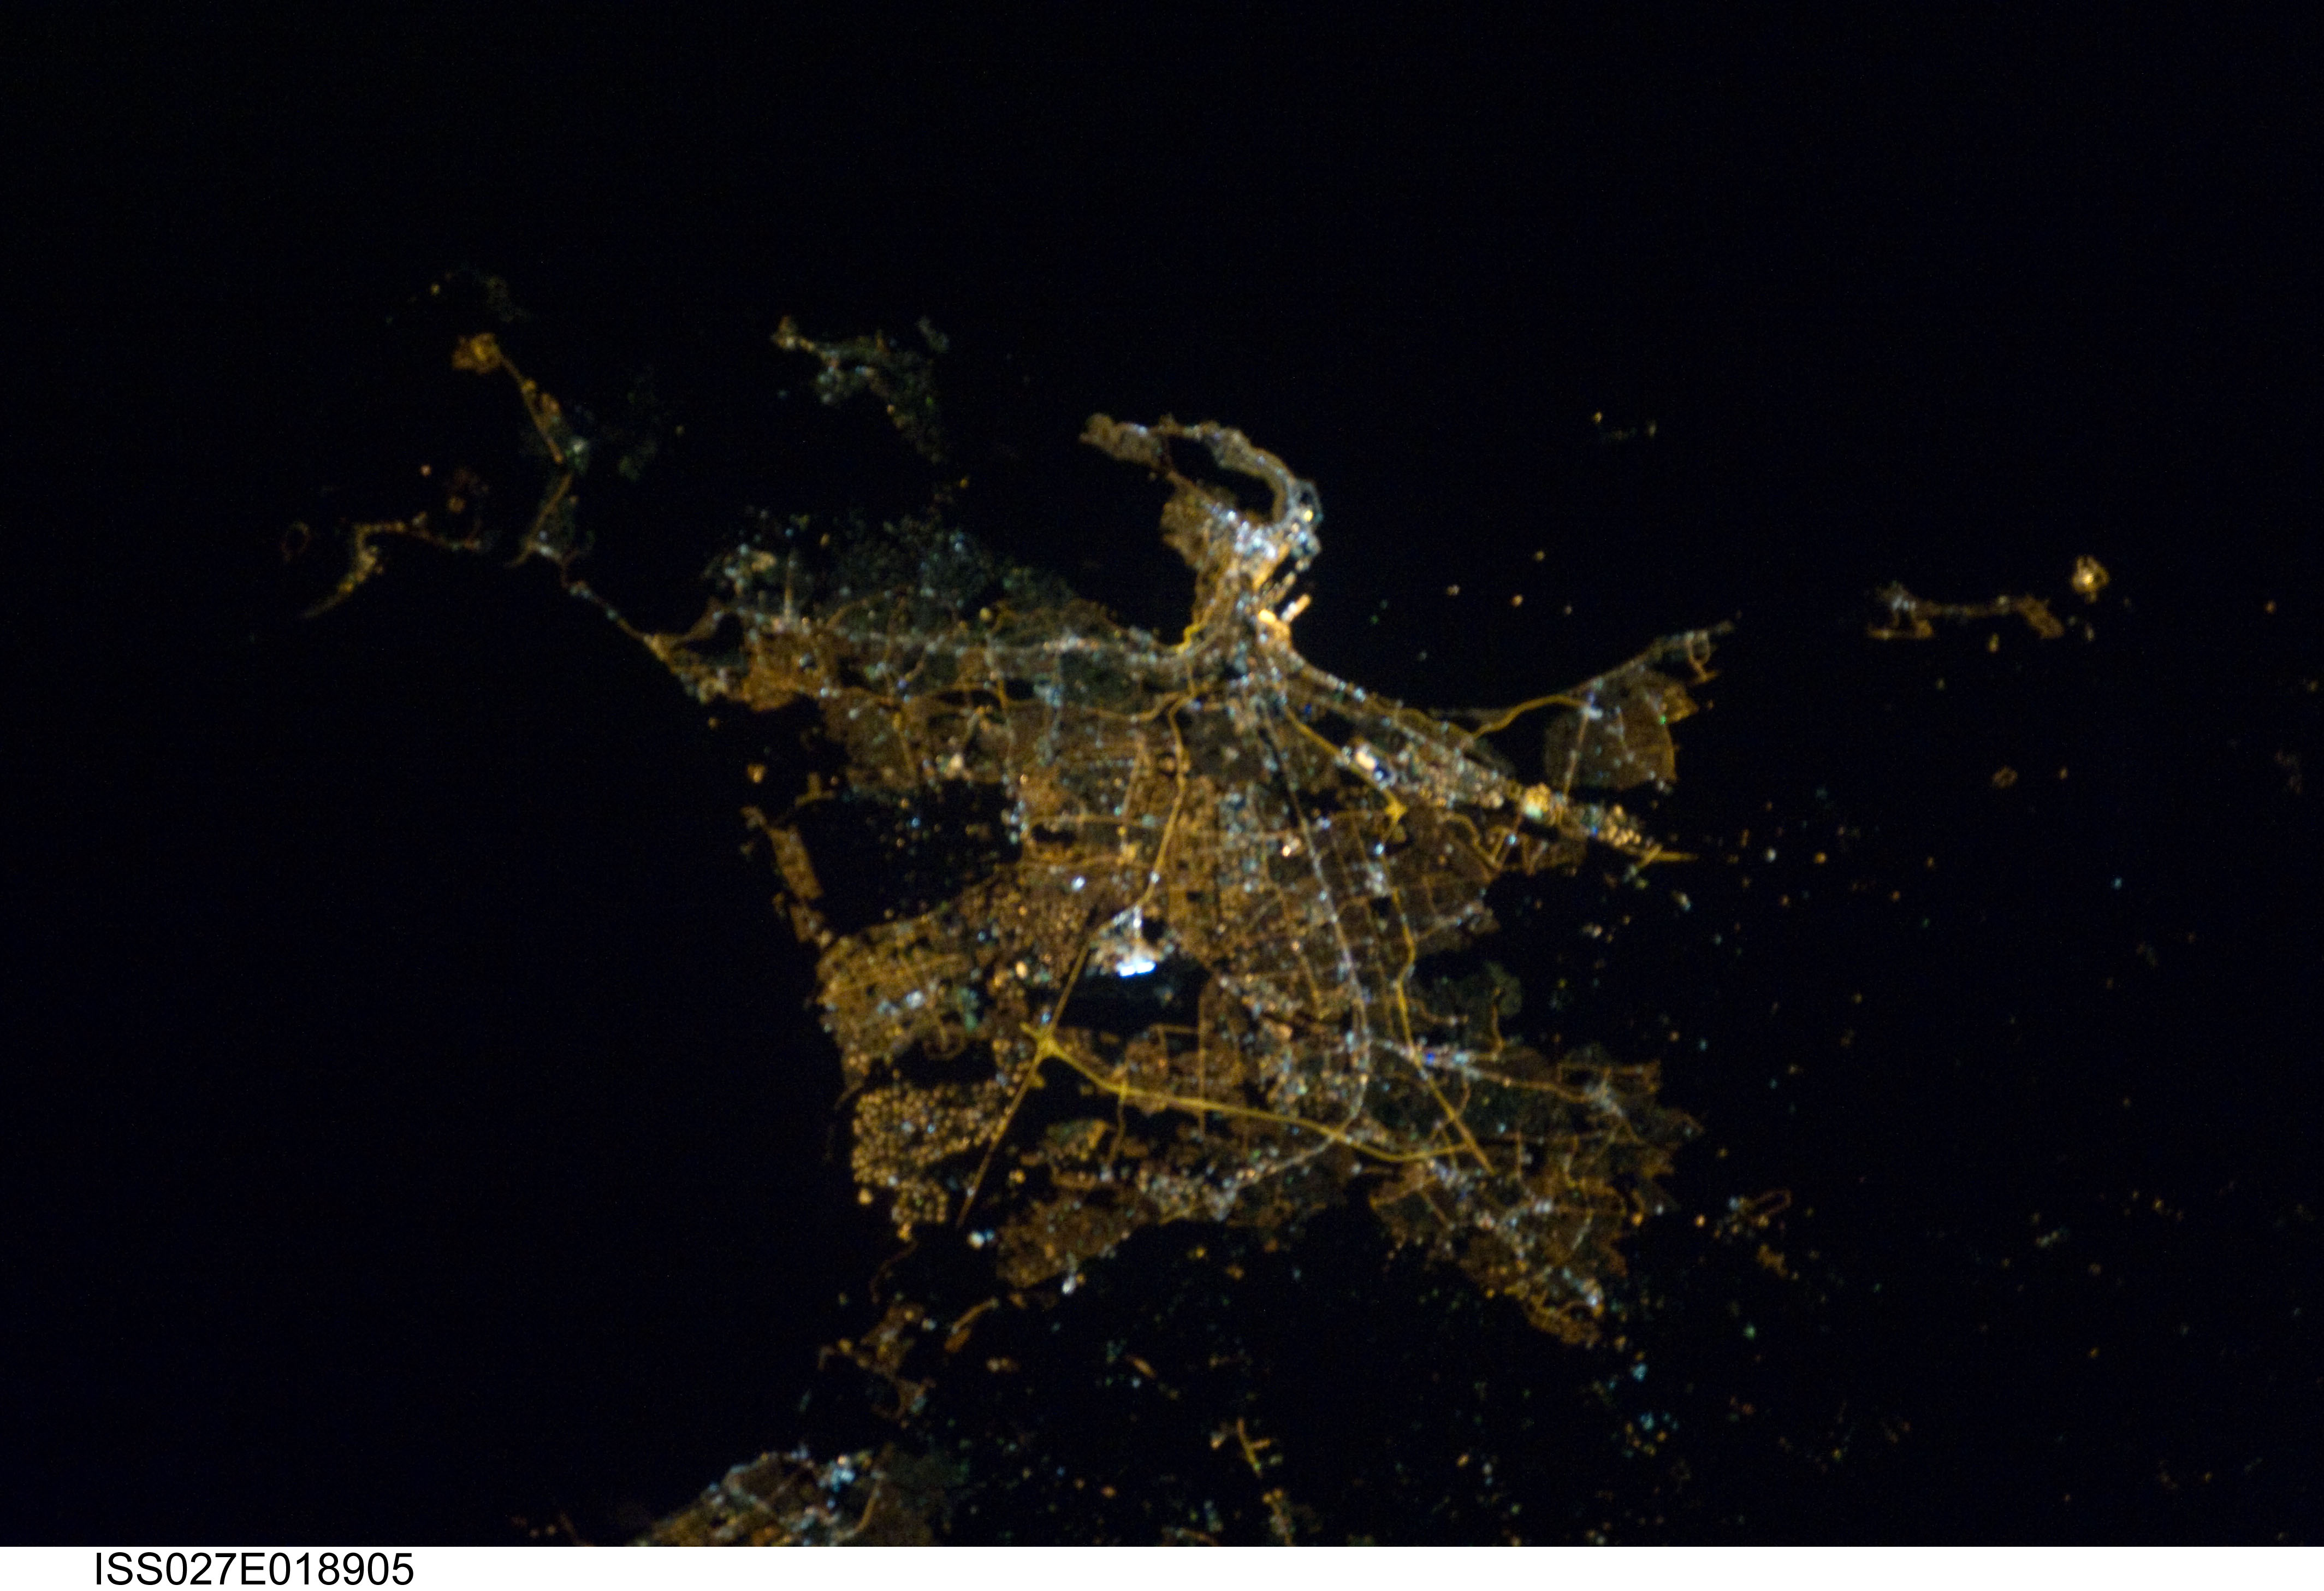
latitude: -33.9
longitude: 18.5
